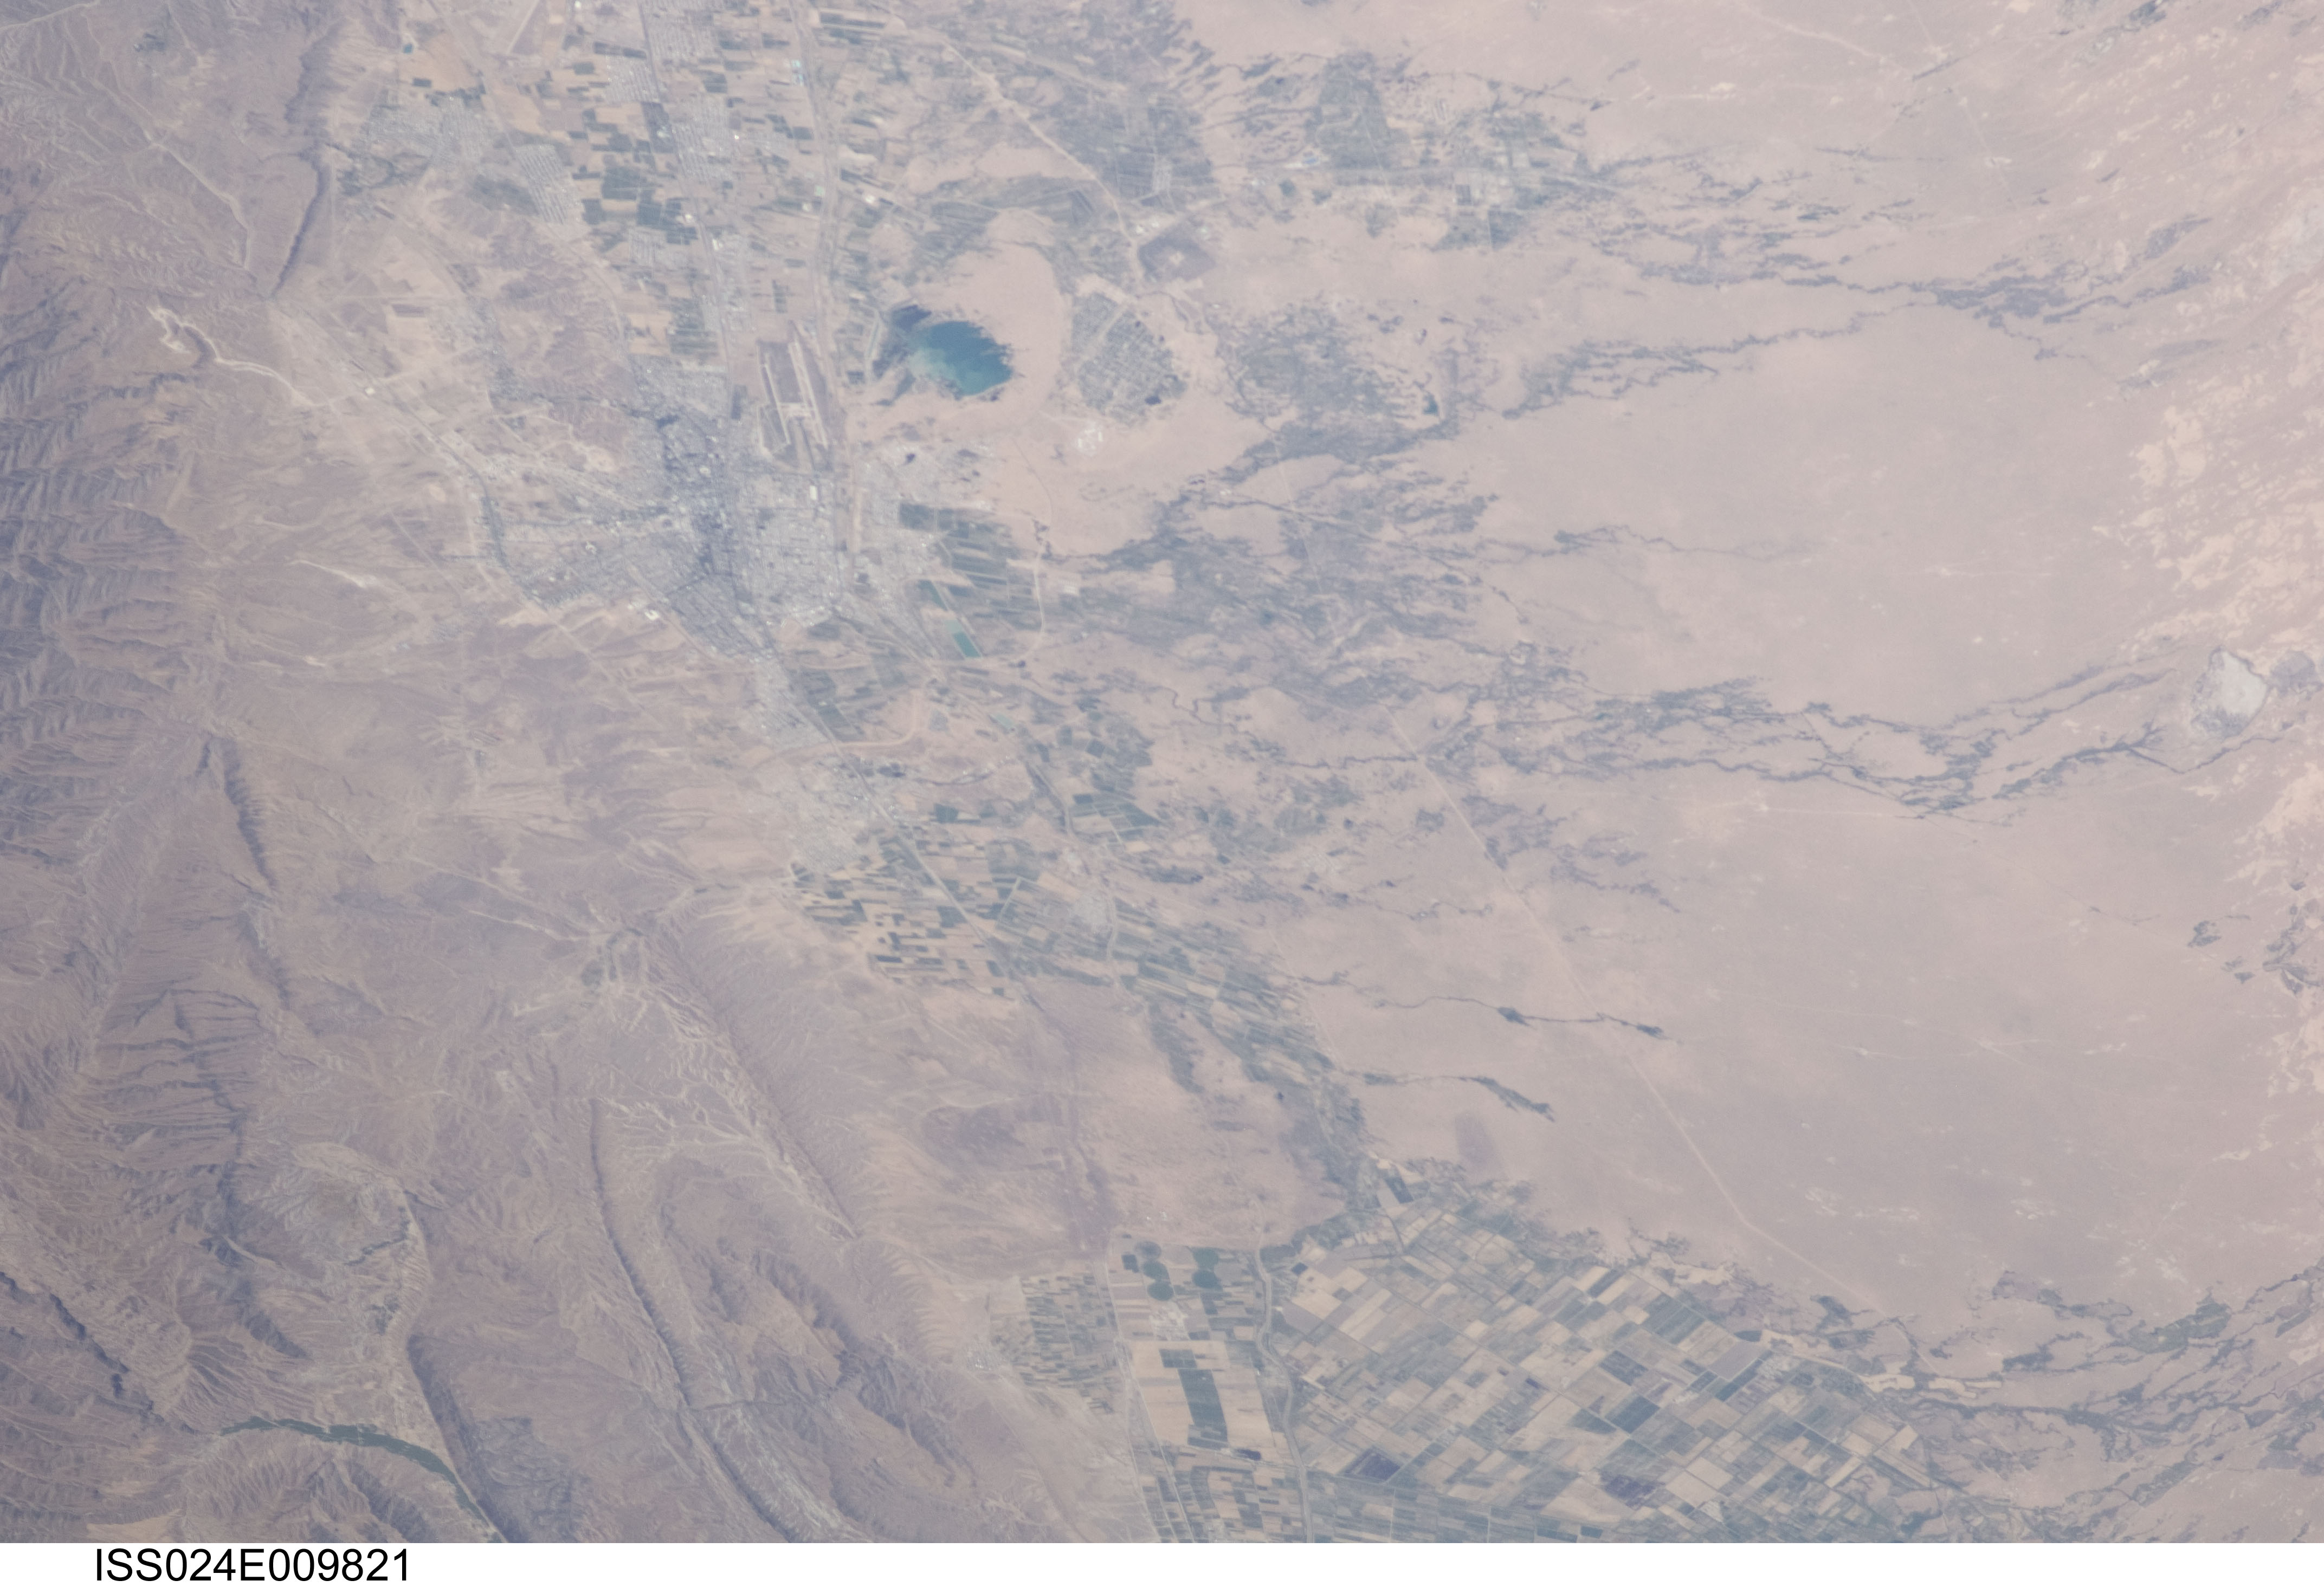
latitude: 38.0
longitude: 58.5
